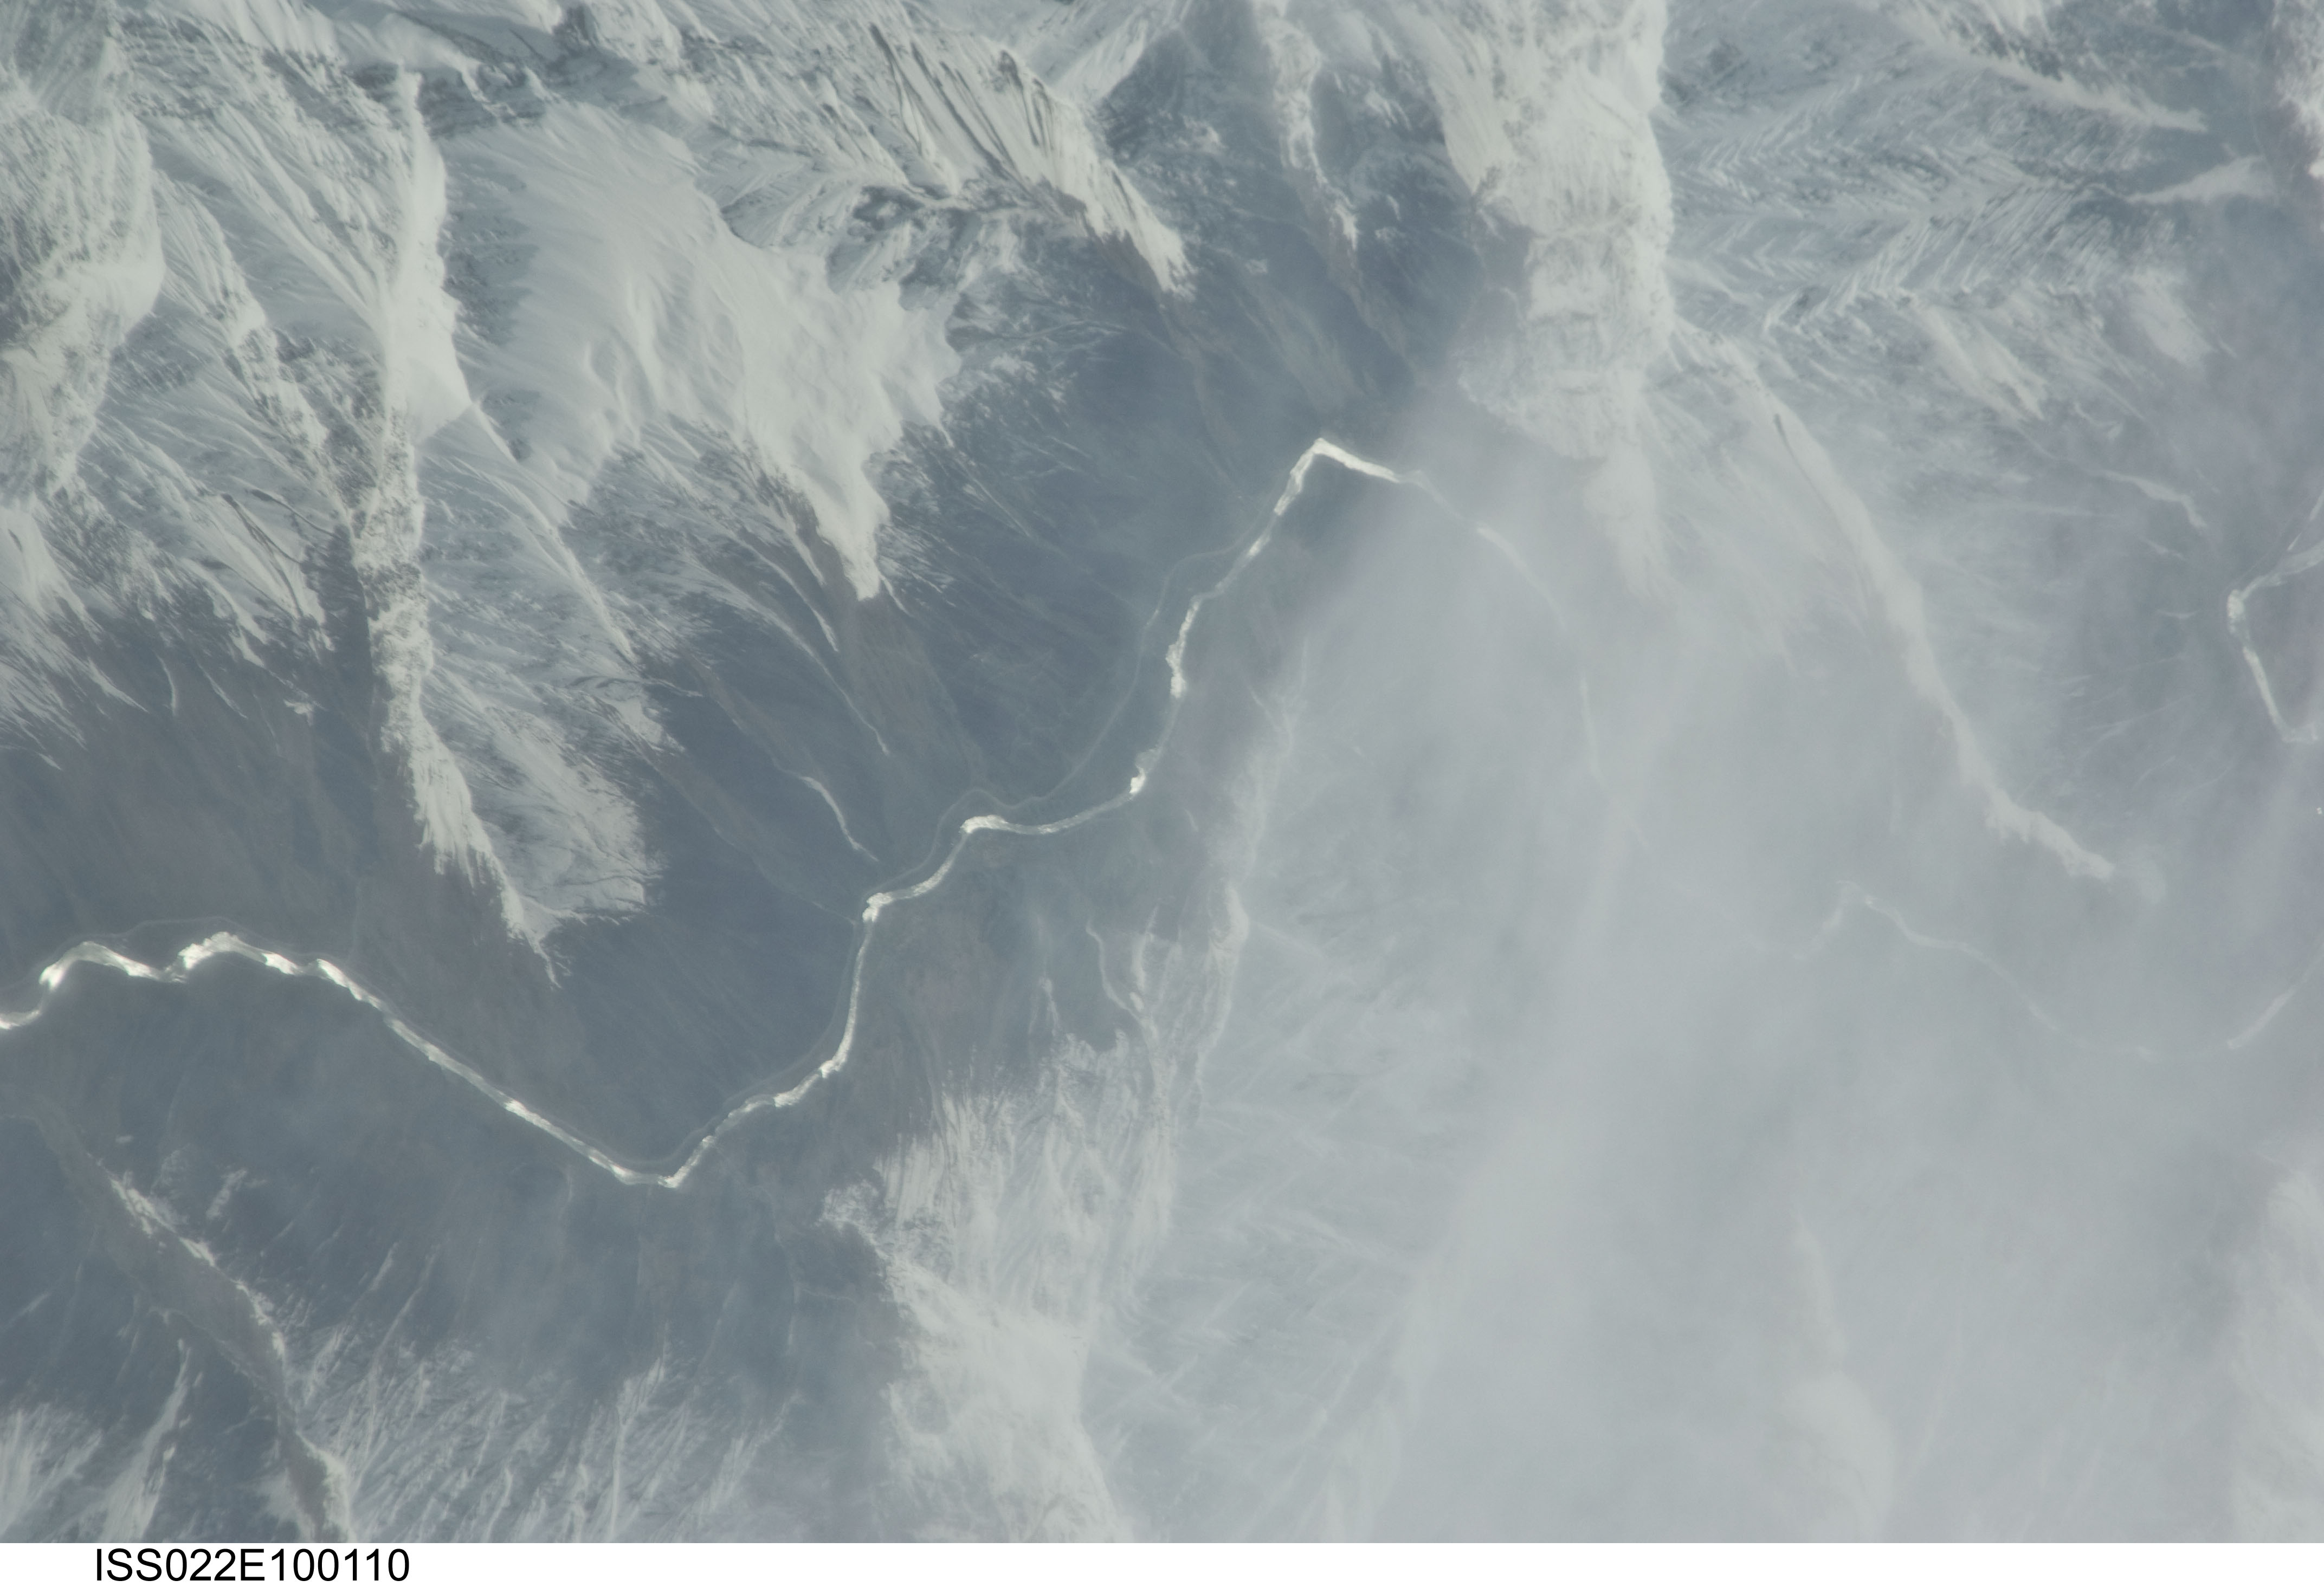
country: AFGHANISTAN
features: PANJ R., SAFED KHIRS RANGE, GLINT, SNOW
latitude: 38.3
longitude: 70.6
